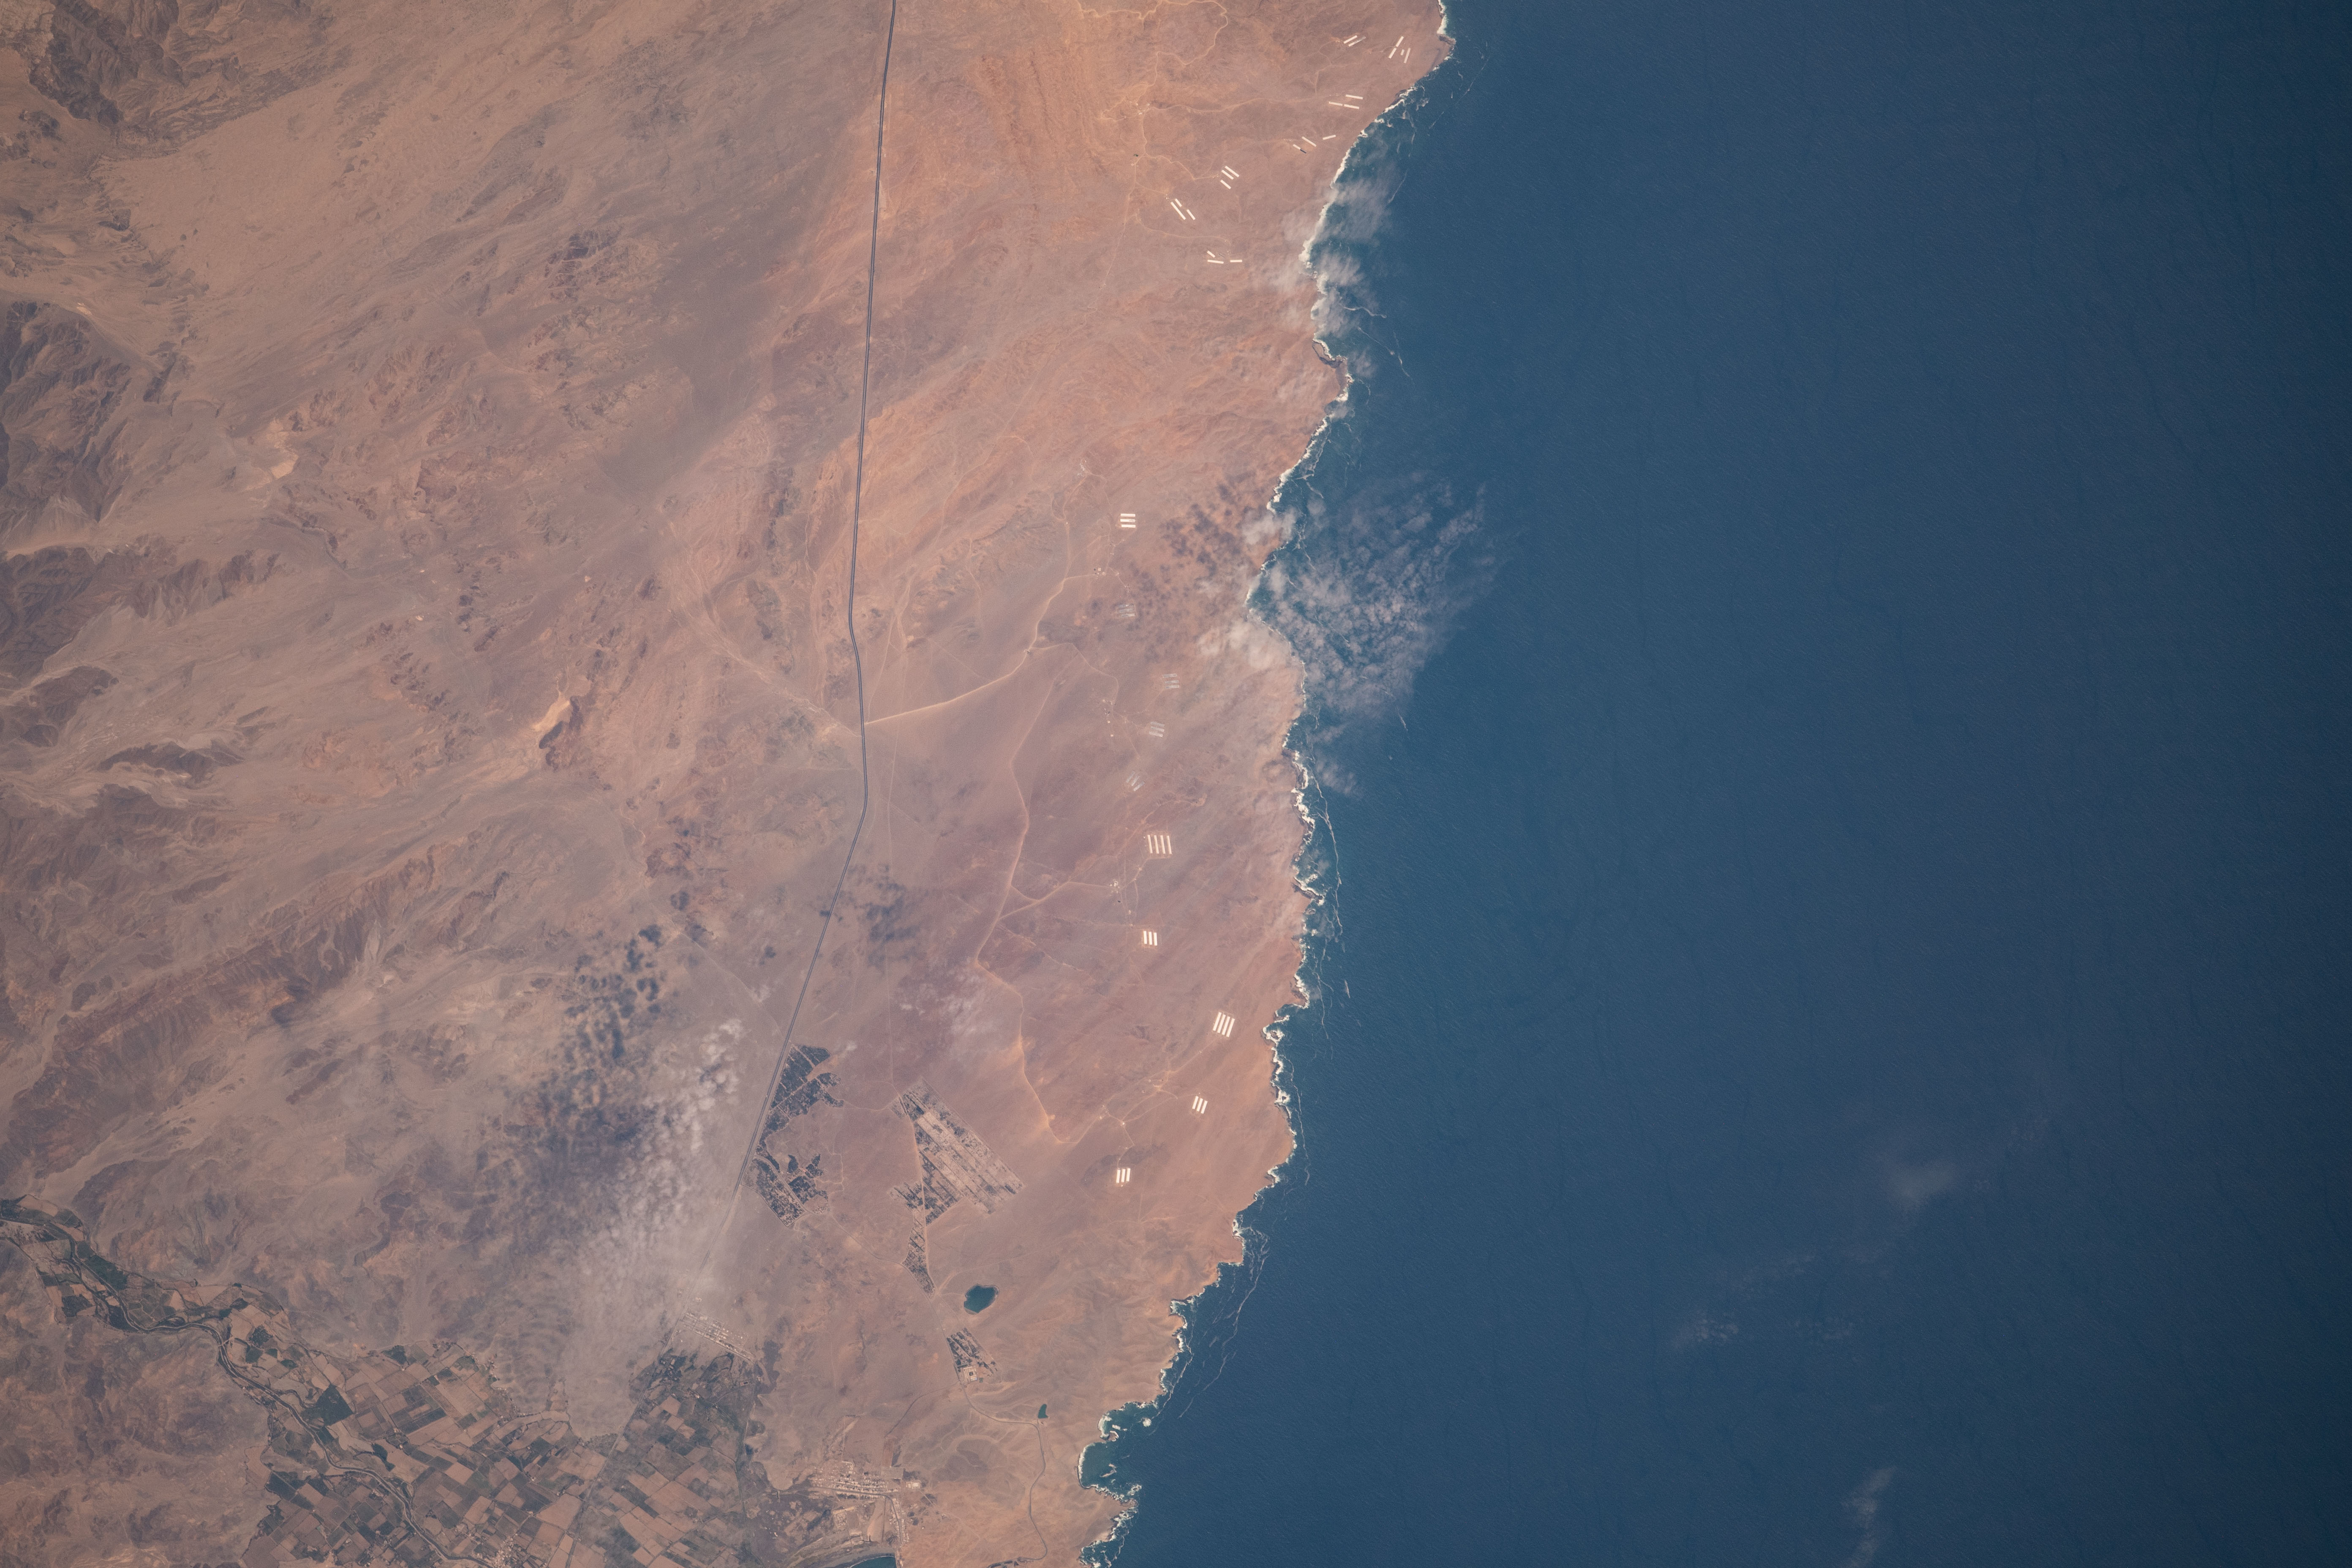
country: PERU
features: COASTLINE
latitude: -10.2
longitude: -78.1
